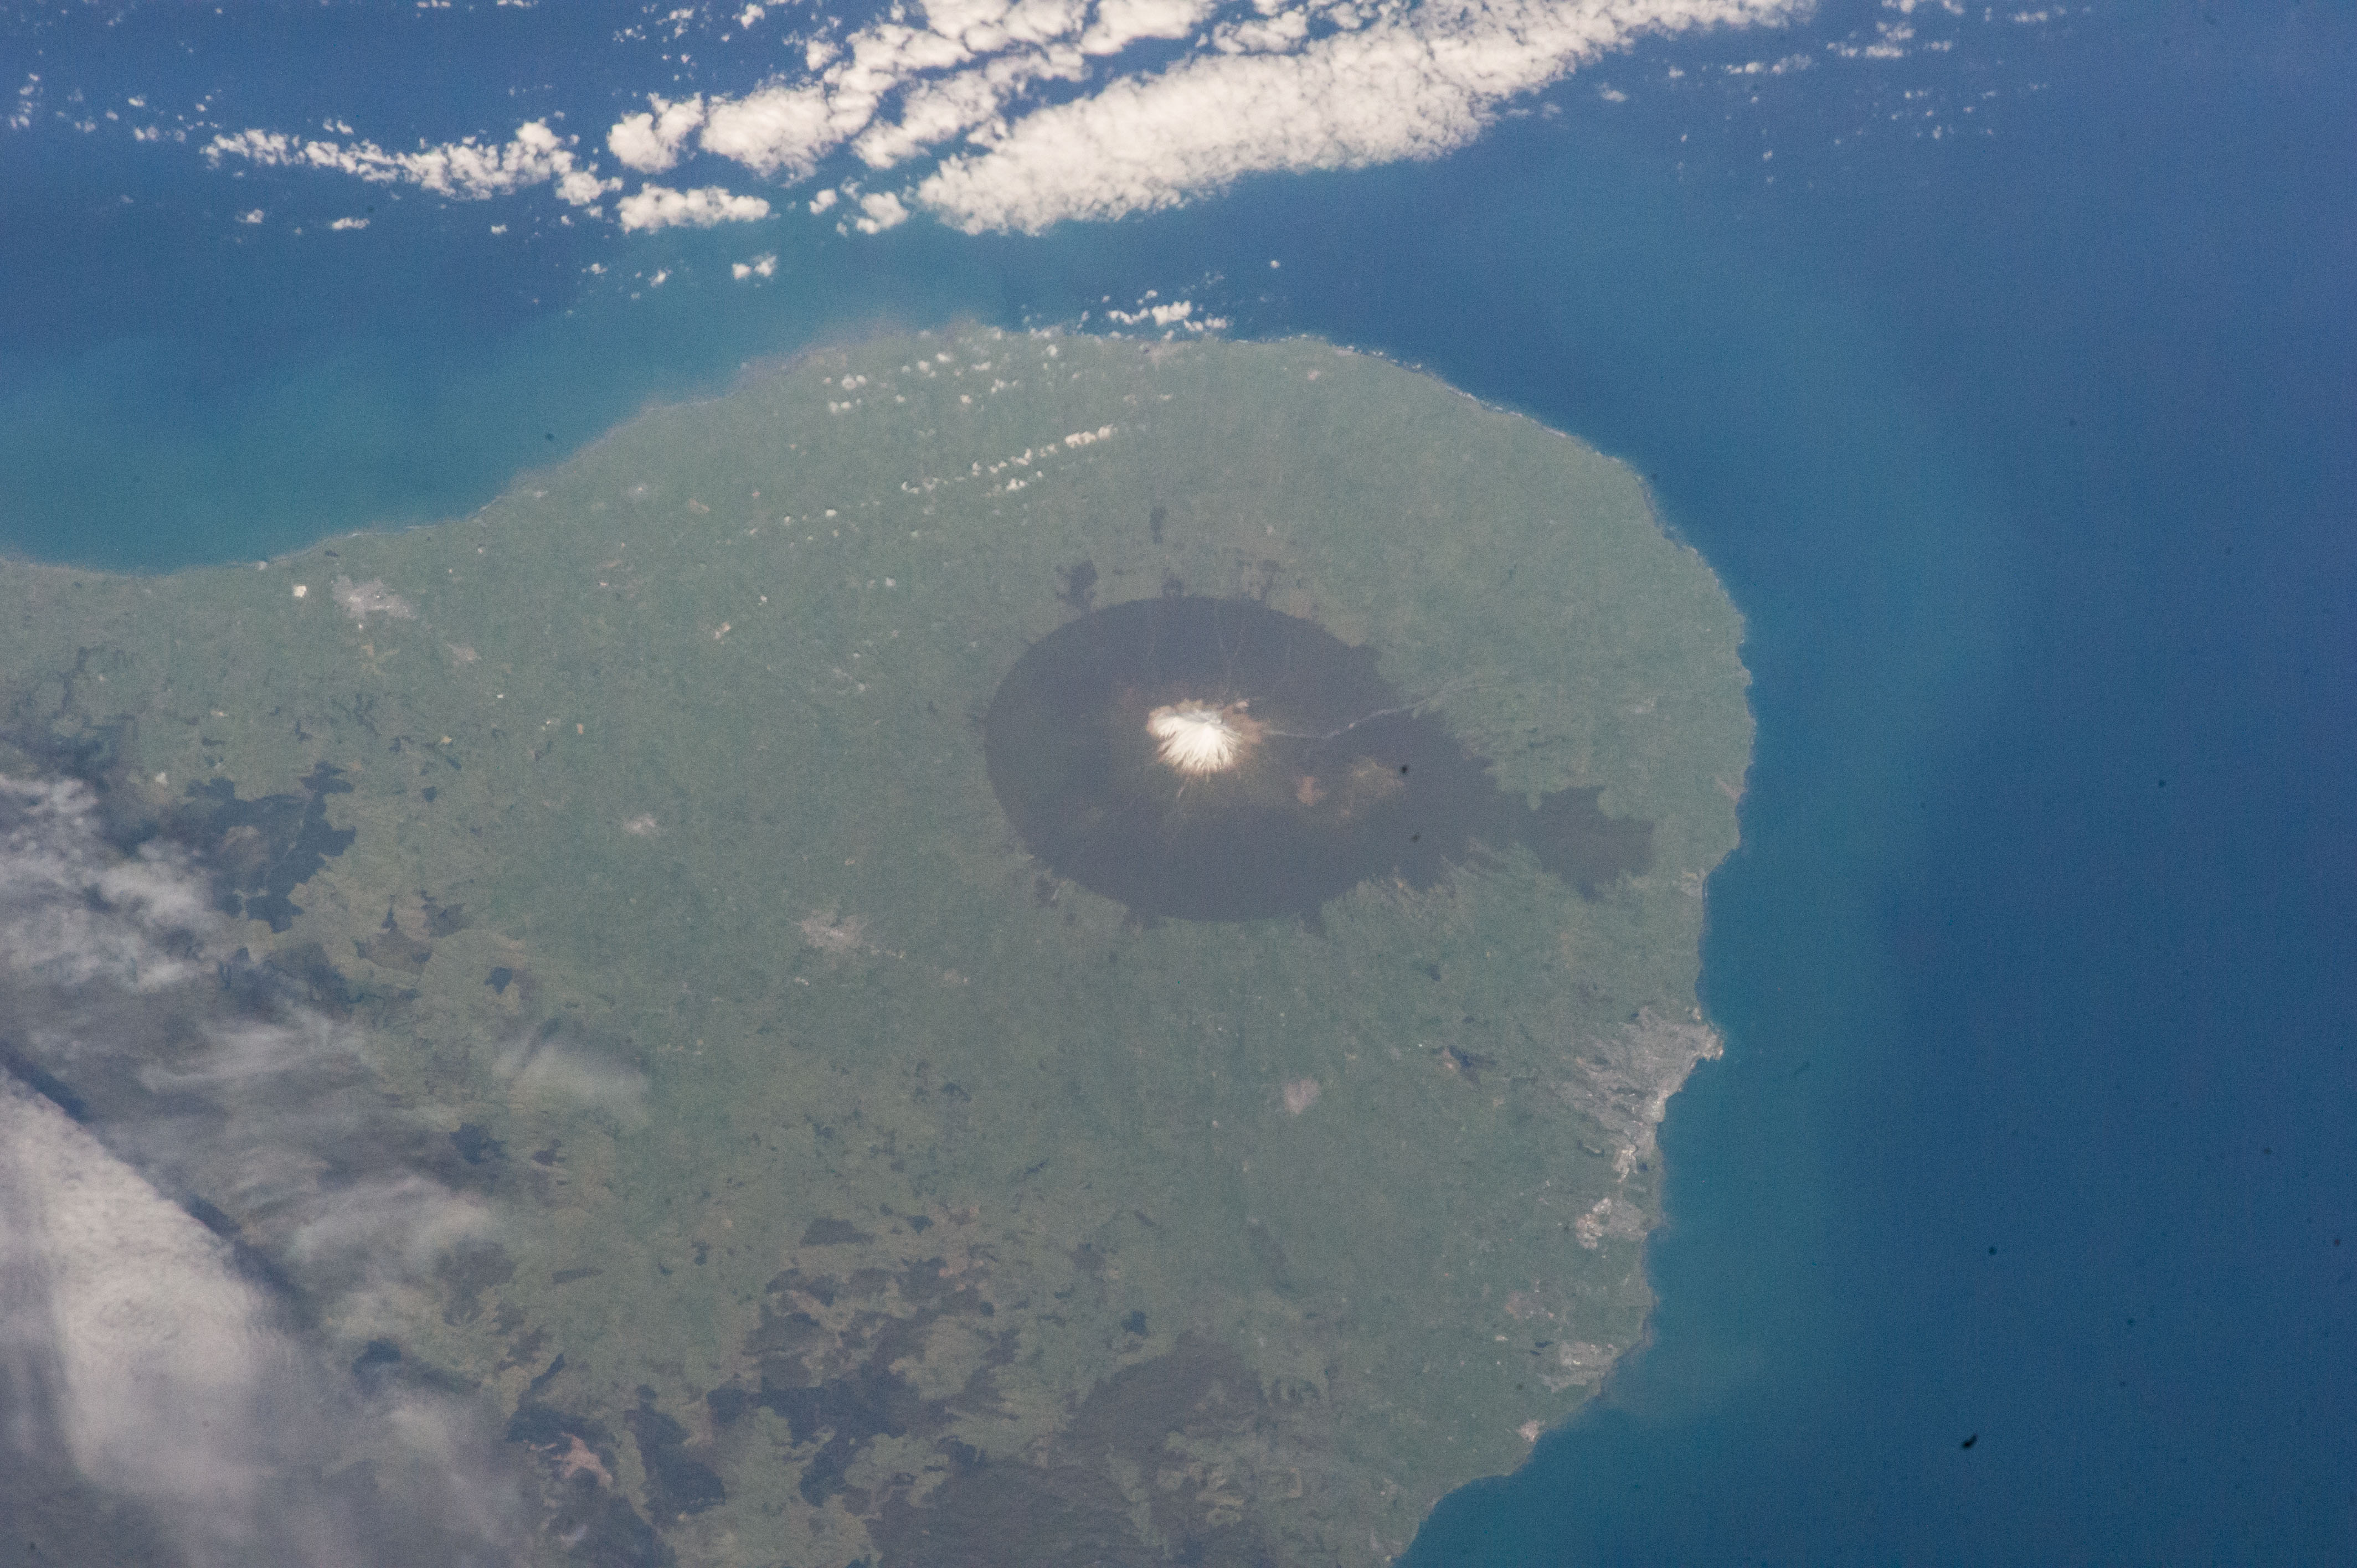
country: NEW ZEALAND-NI
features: NEW ZEALAND, NORTH ISLAND, TASMAN SEA, EDGMONT NATIONAL PARK, MOUNT TARANAKI, FANTHAMS PEAK, KAITAKE RANGE, POUAKAI COMPLEX, NEW PLYMOUTH,NEW ZELAND, MOUNT TARANAKI,NEW PLYMOUTH NEW ZEALAND, EGMONT NATIONAL PARK, MT TARANAKI
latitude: -39.3
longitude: 174.1
